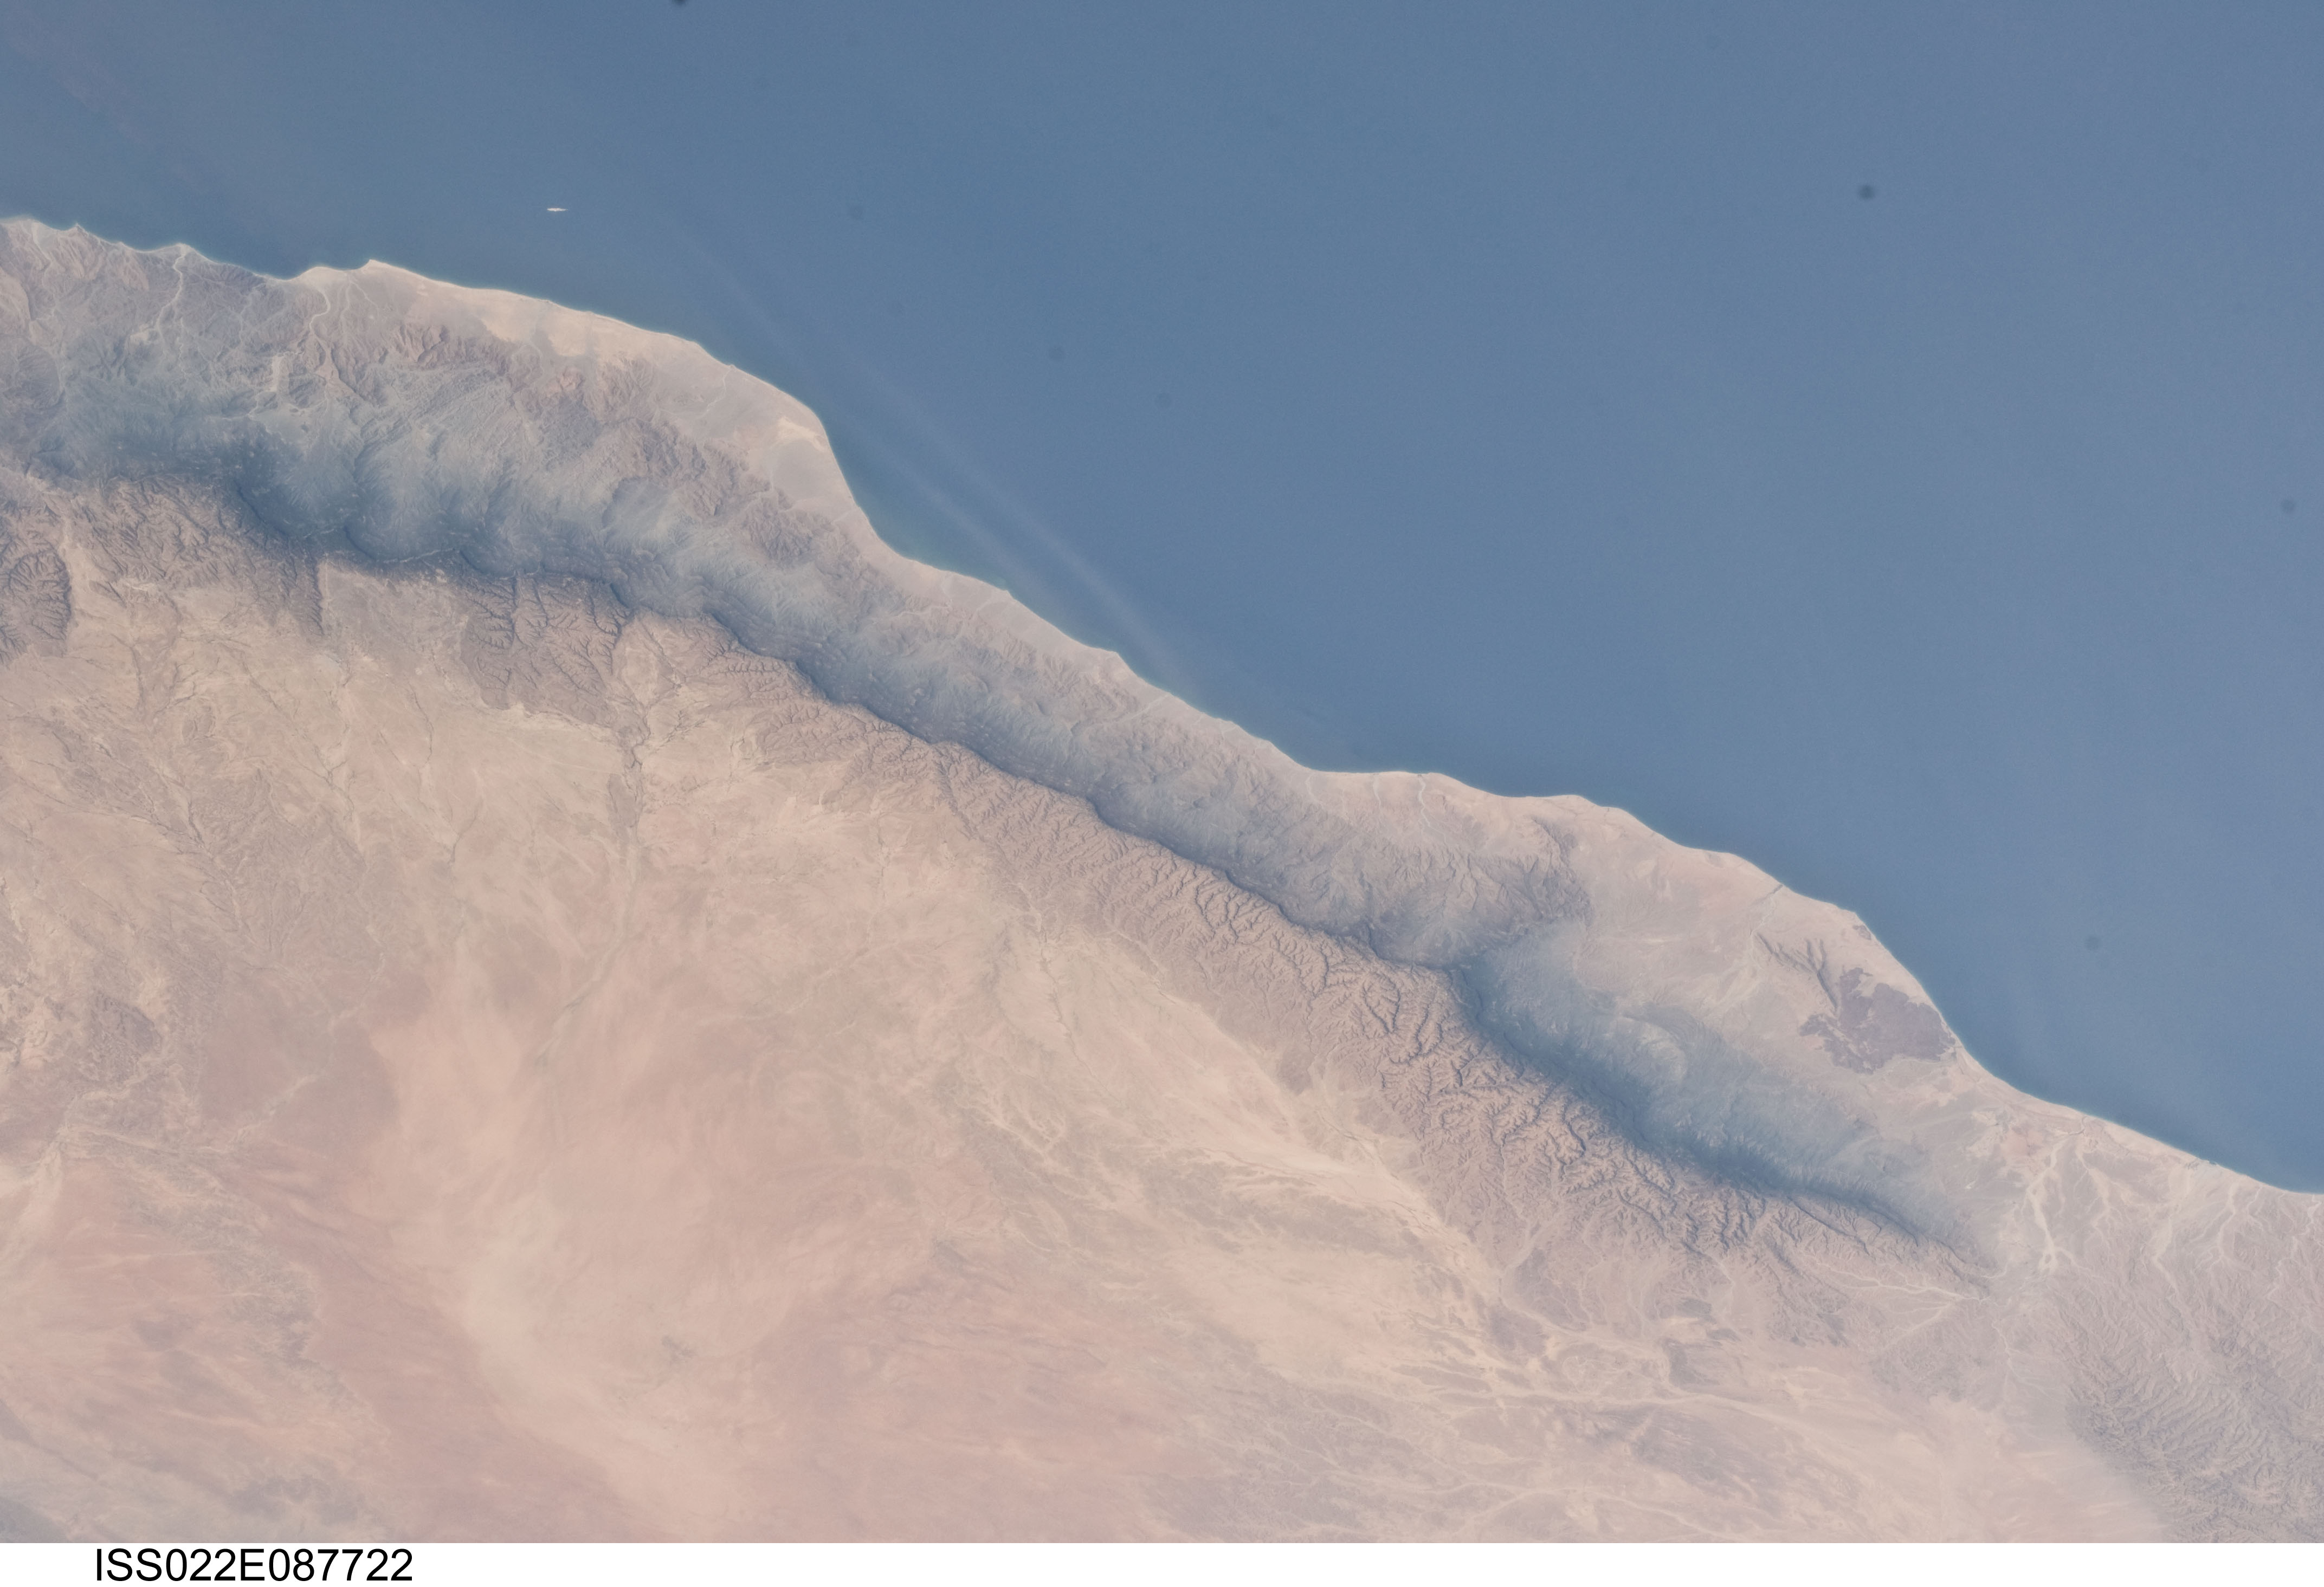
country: SOMALIA
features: BUURAHA XERO RANGE, GULF OF ADEN COAST, RAVINES, DESERT
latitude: 11.0
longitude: 48.0
